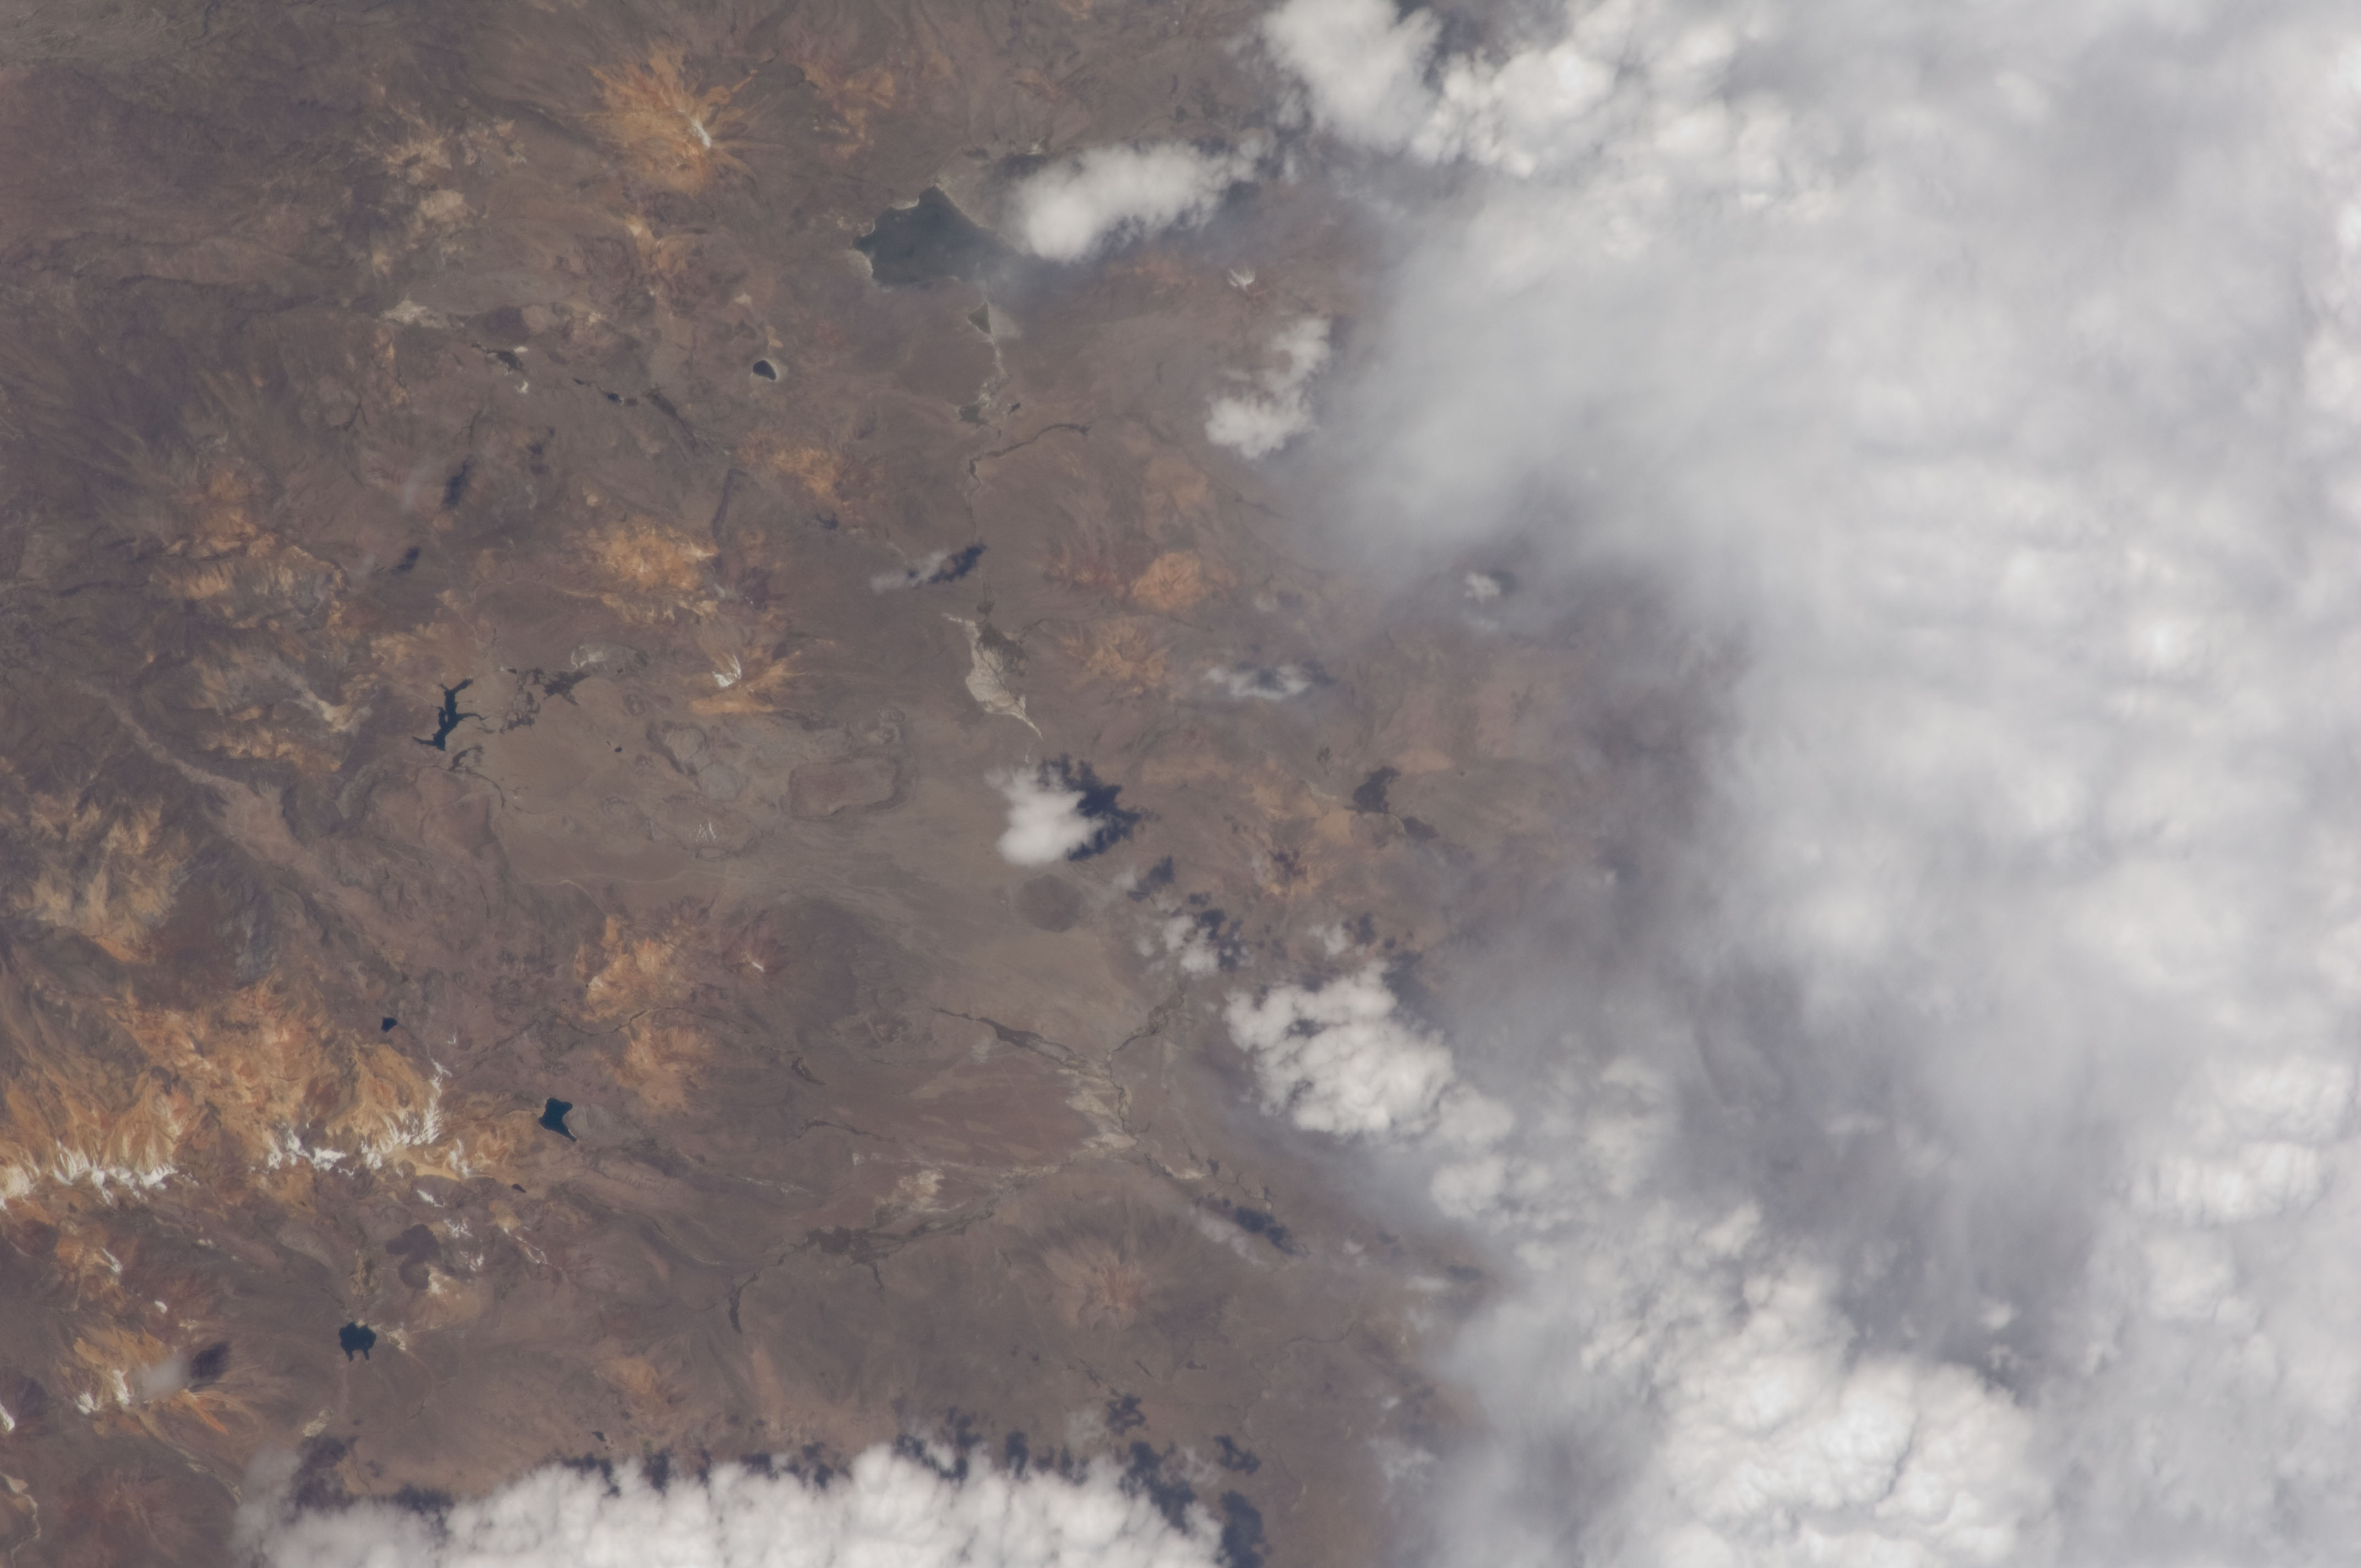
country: PERU
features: CORDERILLA DE BARROSO MTS., VILACOTA LAKE
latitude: -17.1
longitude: -69.8
